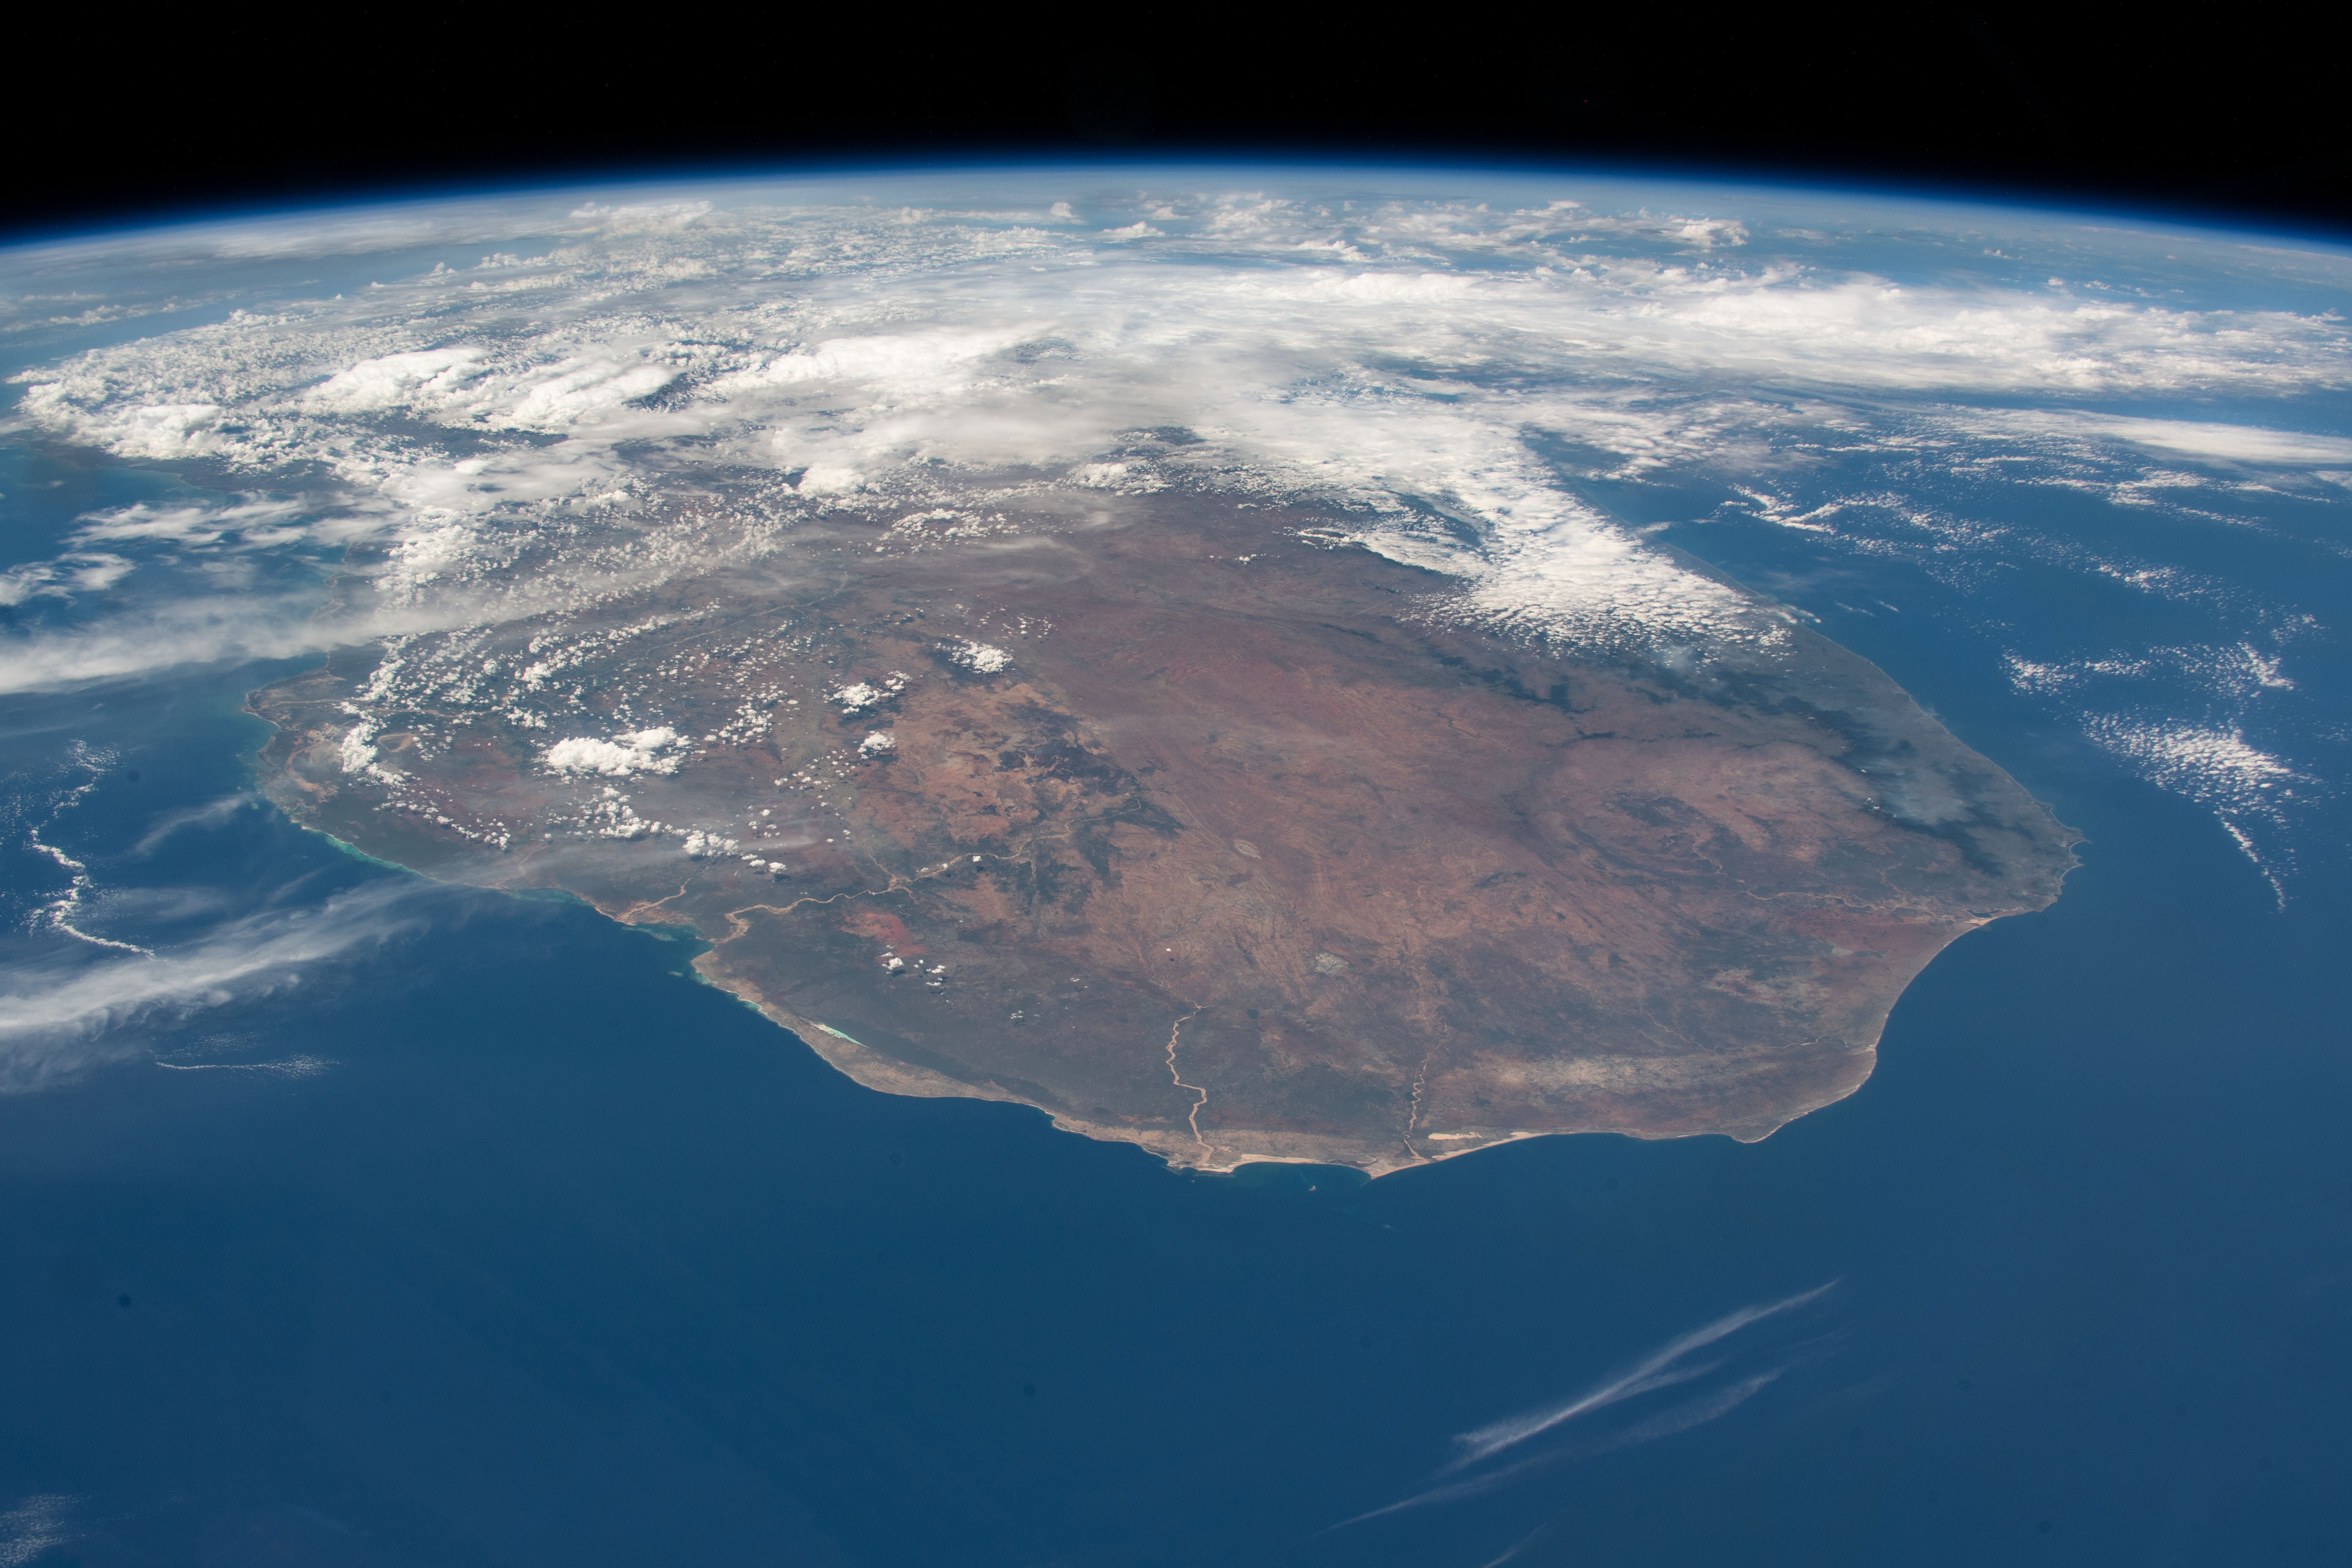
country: MADAGASCAR
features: MADAGASCAR, FIHERENANA RIVER, ONILAHY RIVER
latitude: -24.0
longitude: 45.5
